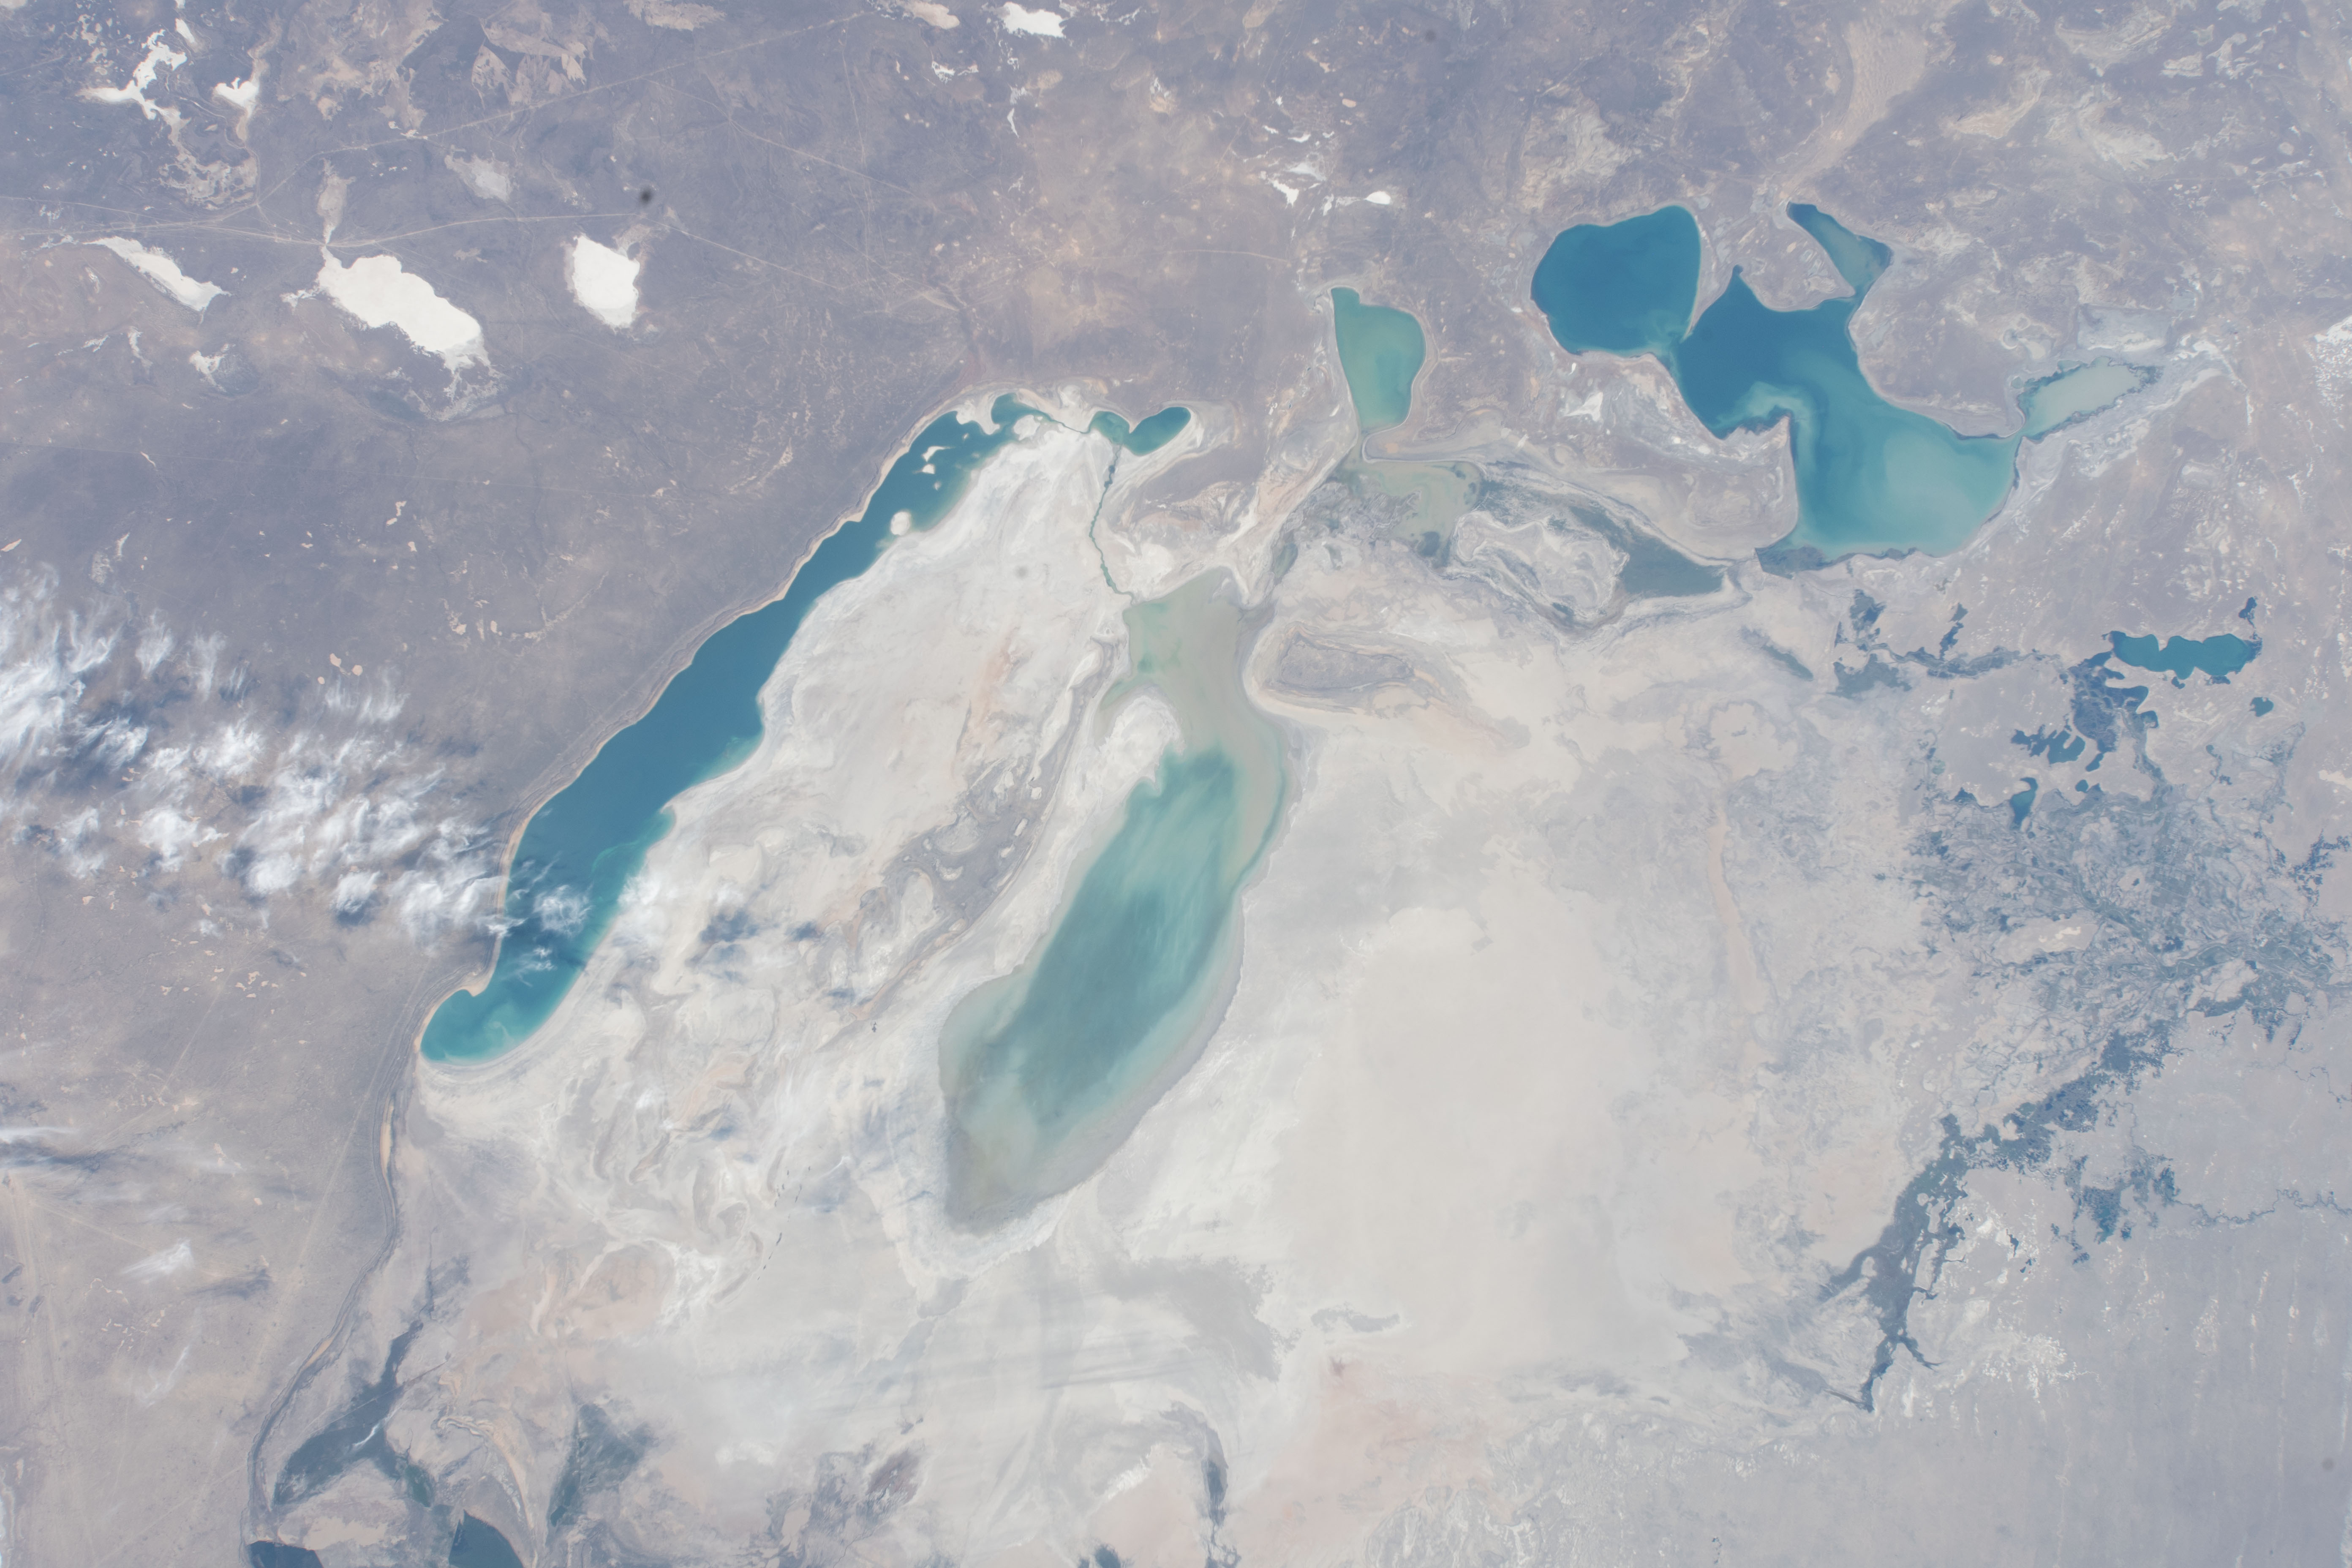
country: KAZAKHSTAN
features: ARAL SEA, BARSAKELMES LAKE, QIZILQUM DESERT, AKTOBE
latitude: 45.4
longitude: 59.7
